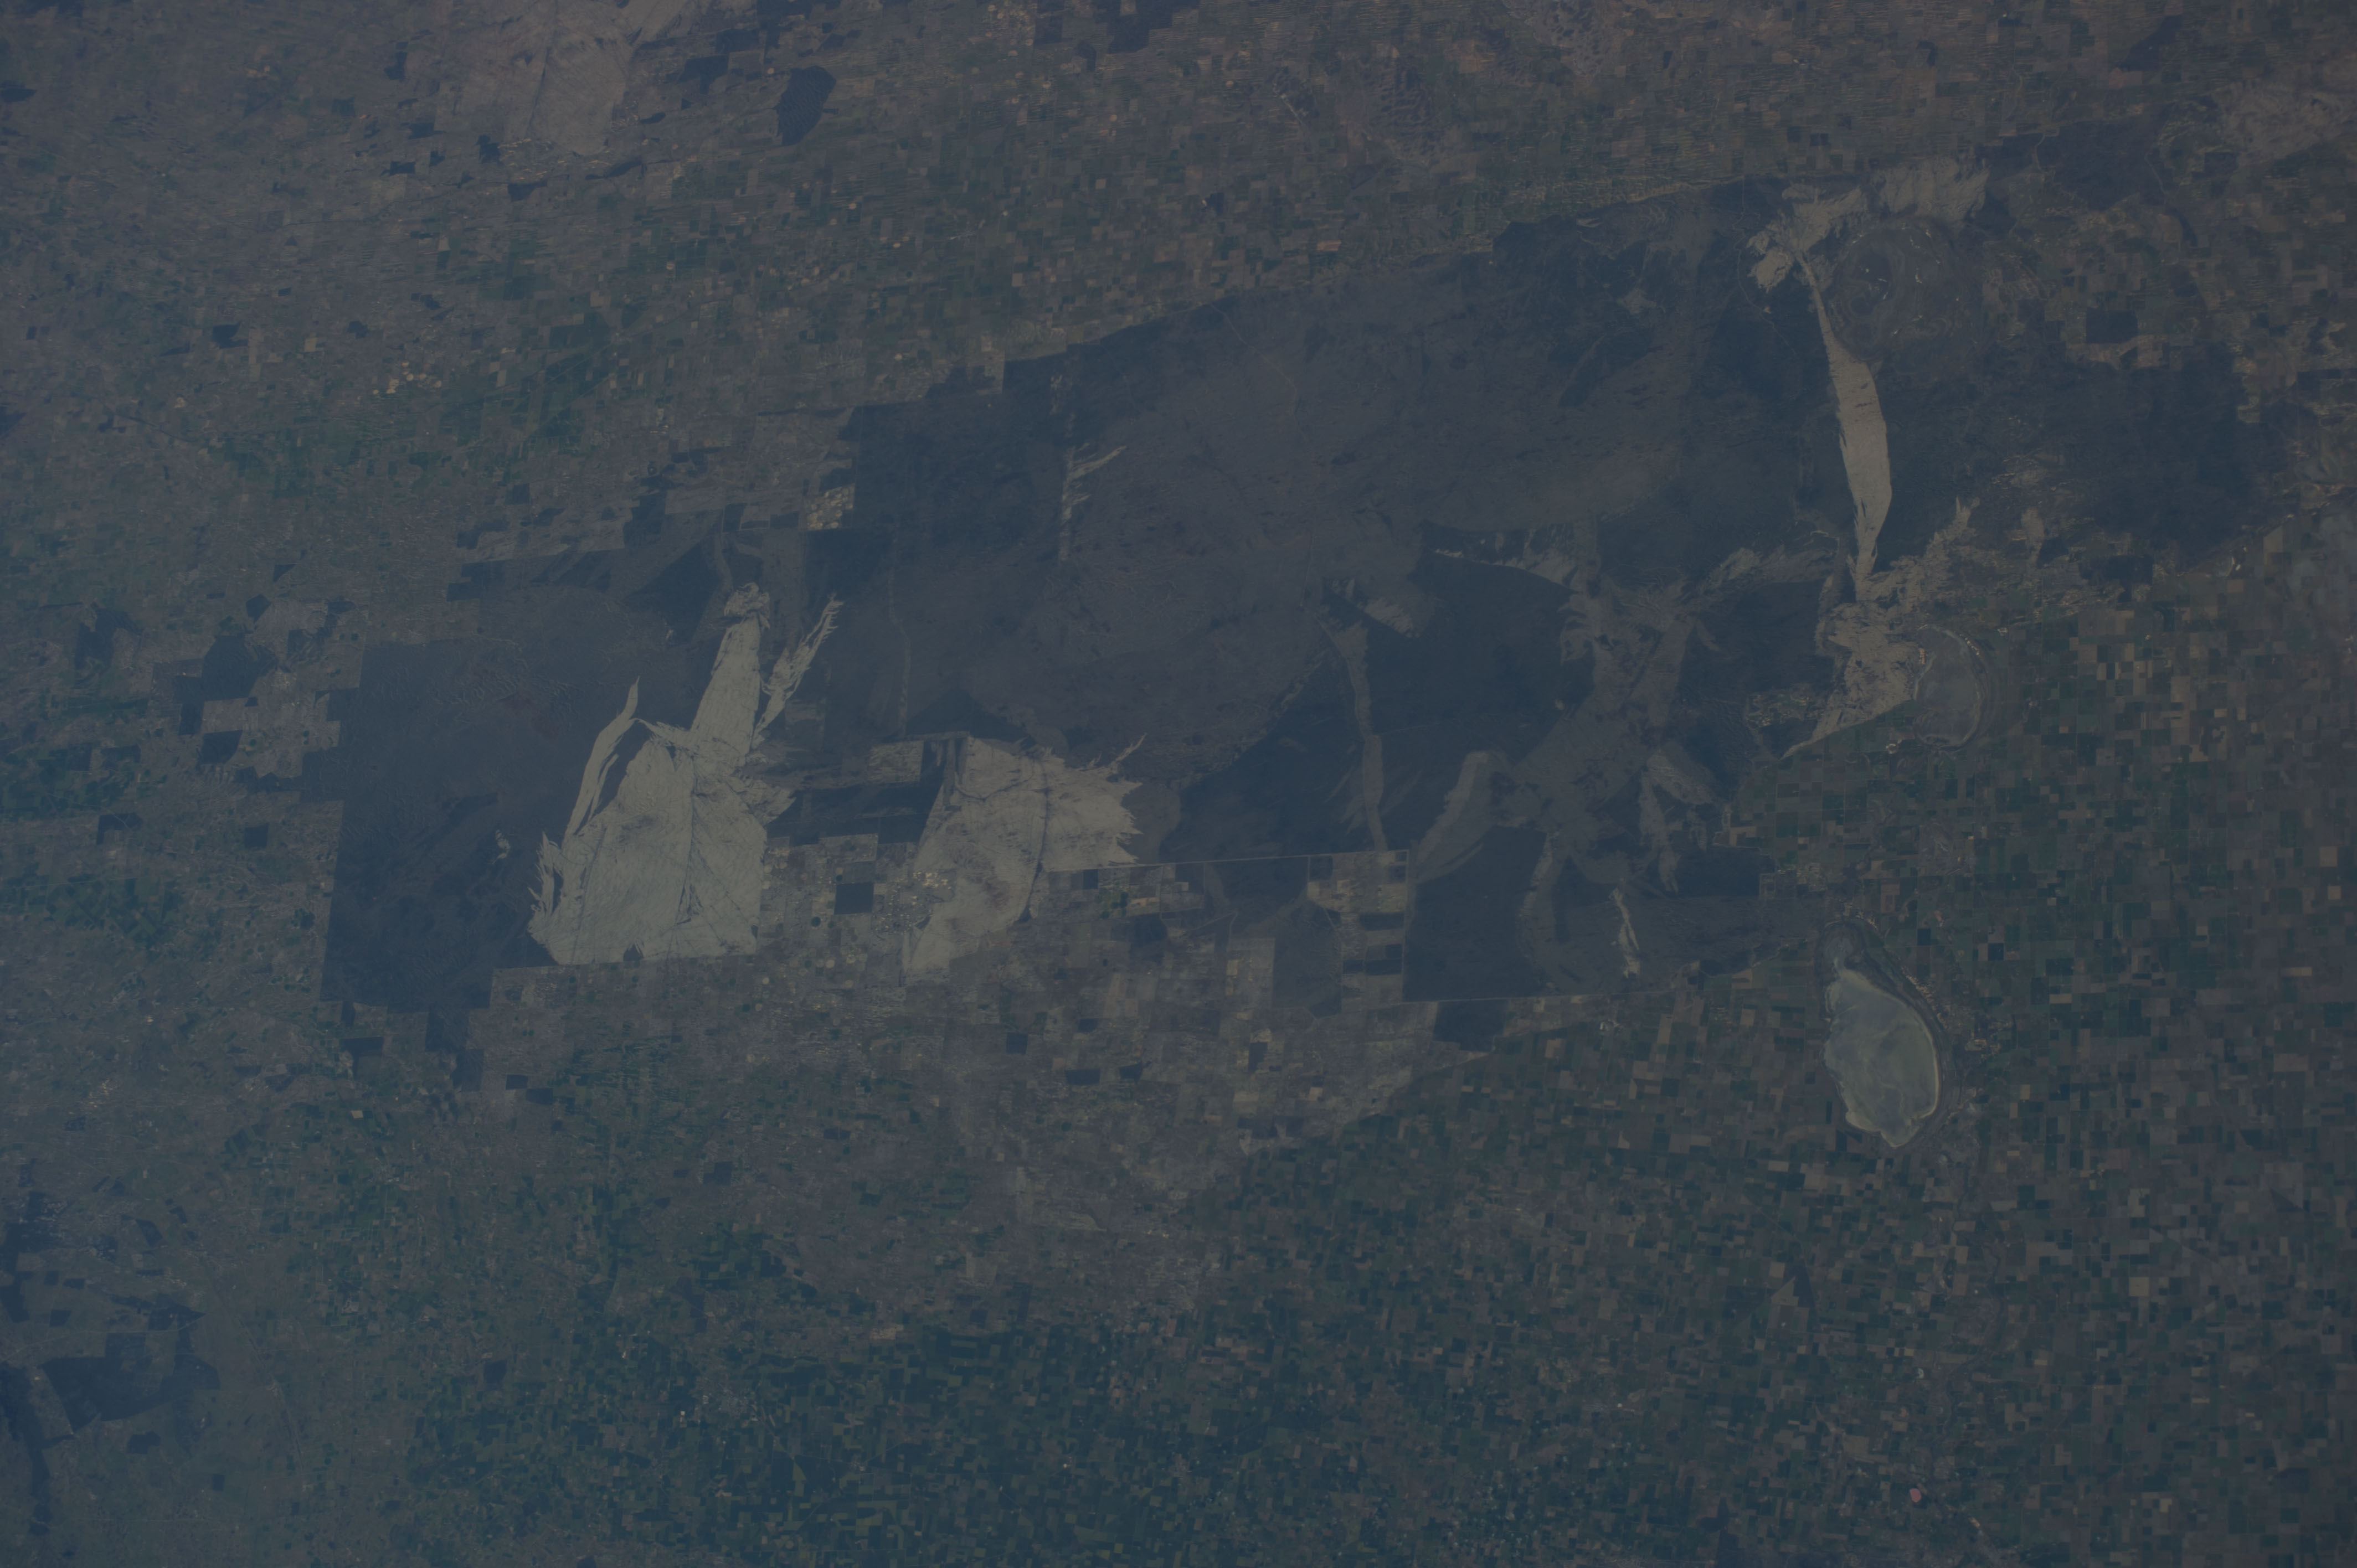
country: AUSTRALIA-V
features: L. HINDMARSH, AGR., NGARKAT CONSERVATION PRK, BIG DES. WILDERNESS AREA
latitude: -36.0
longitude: 141.0
